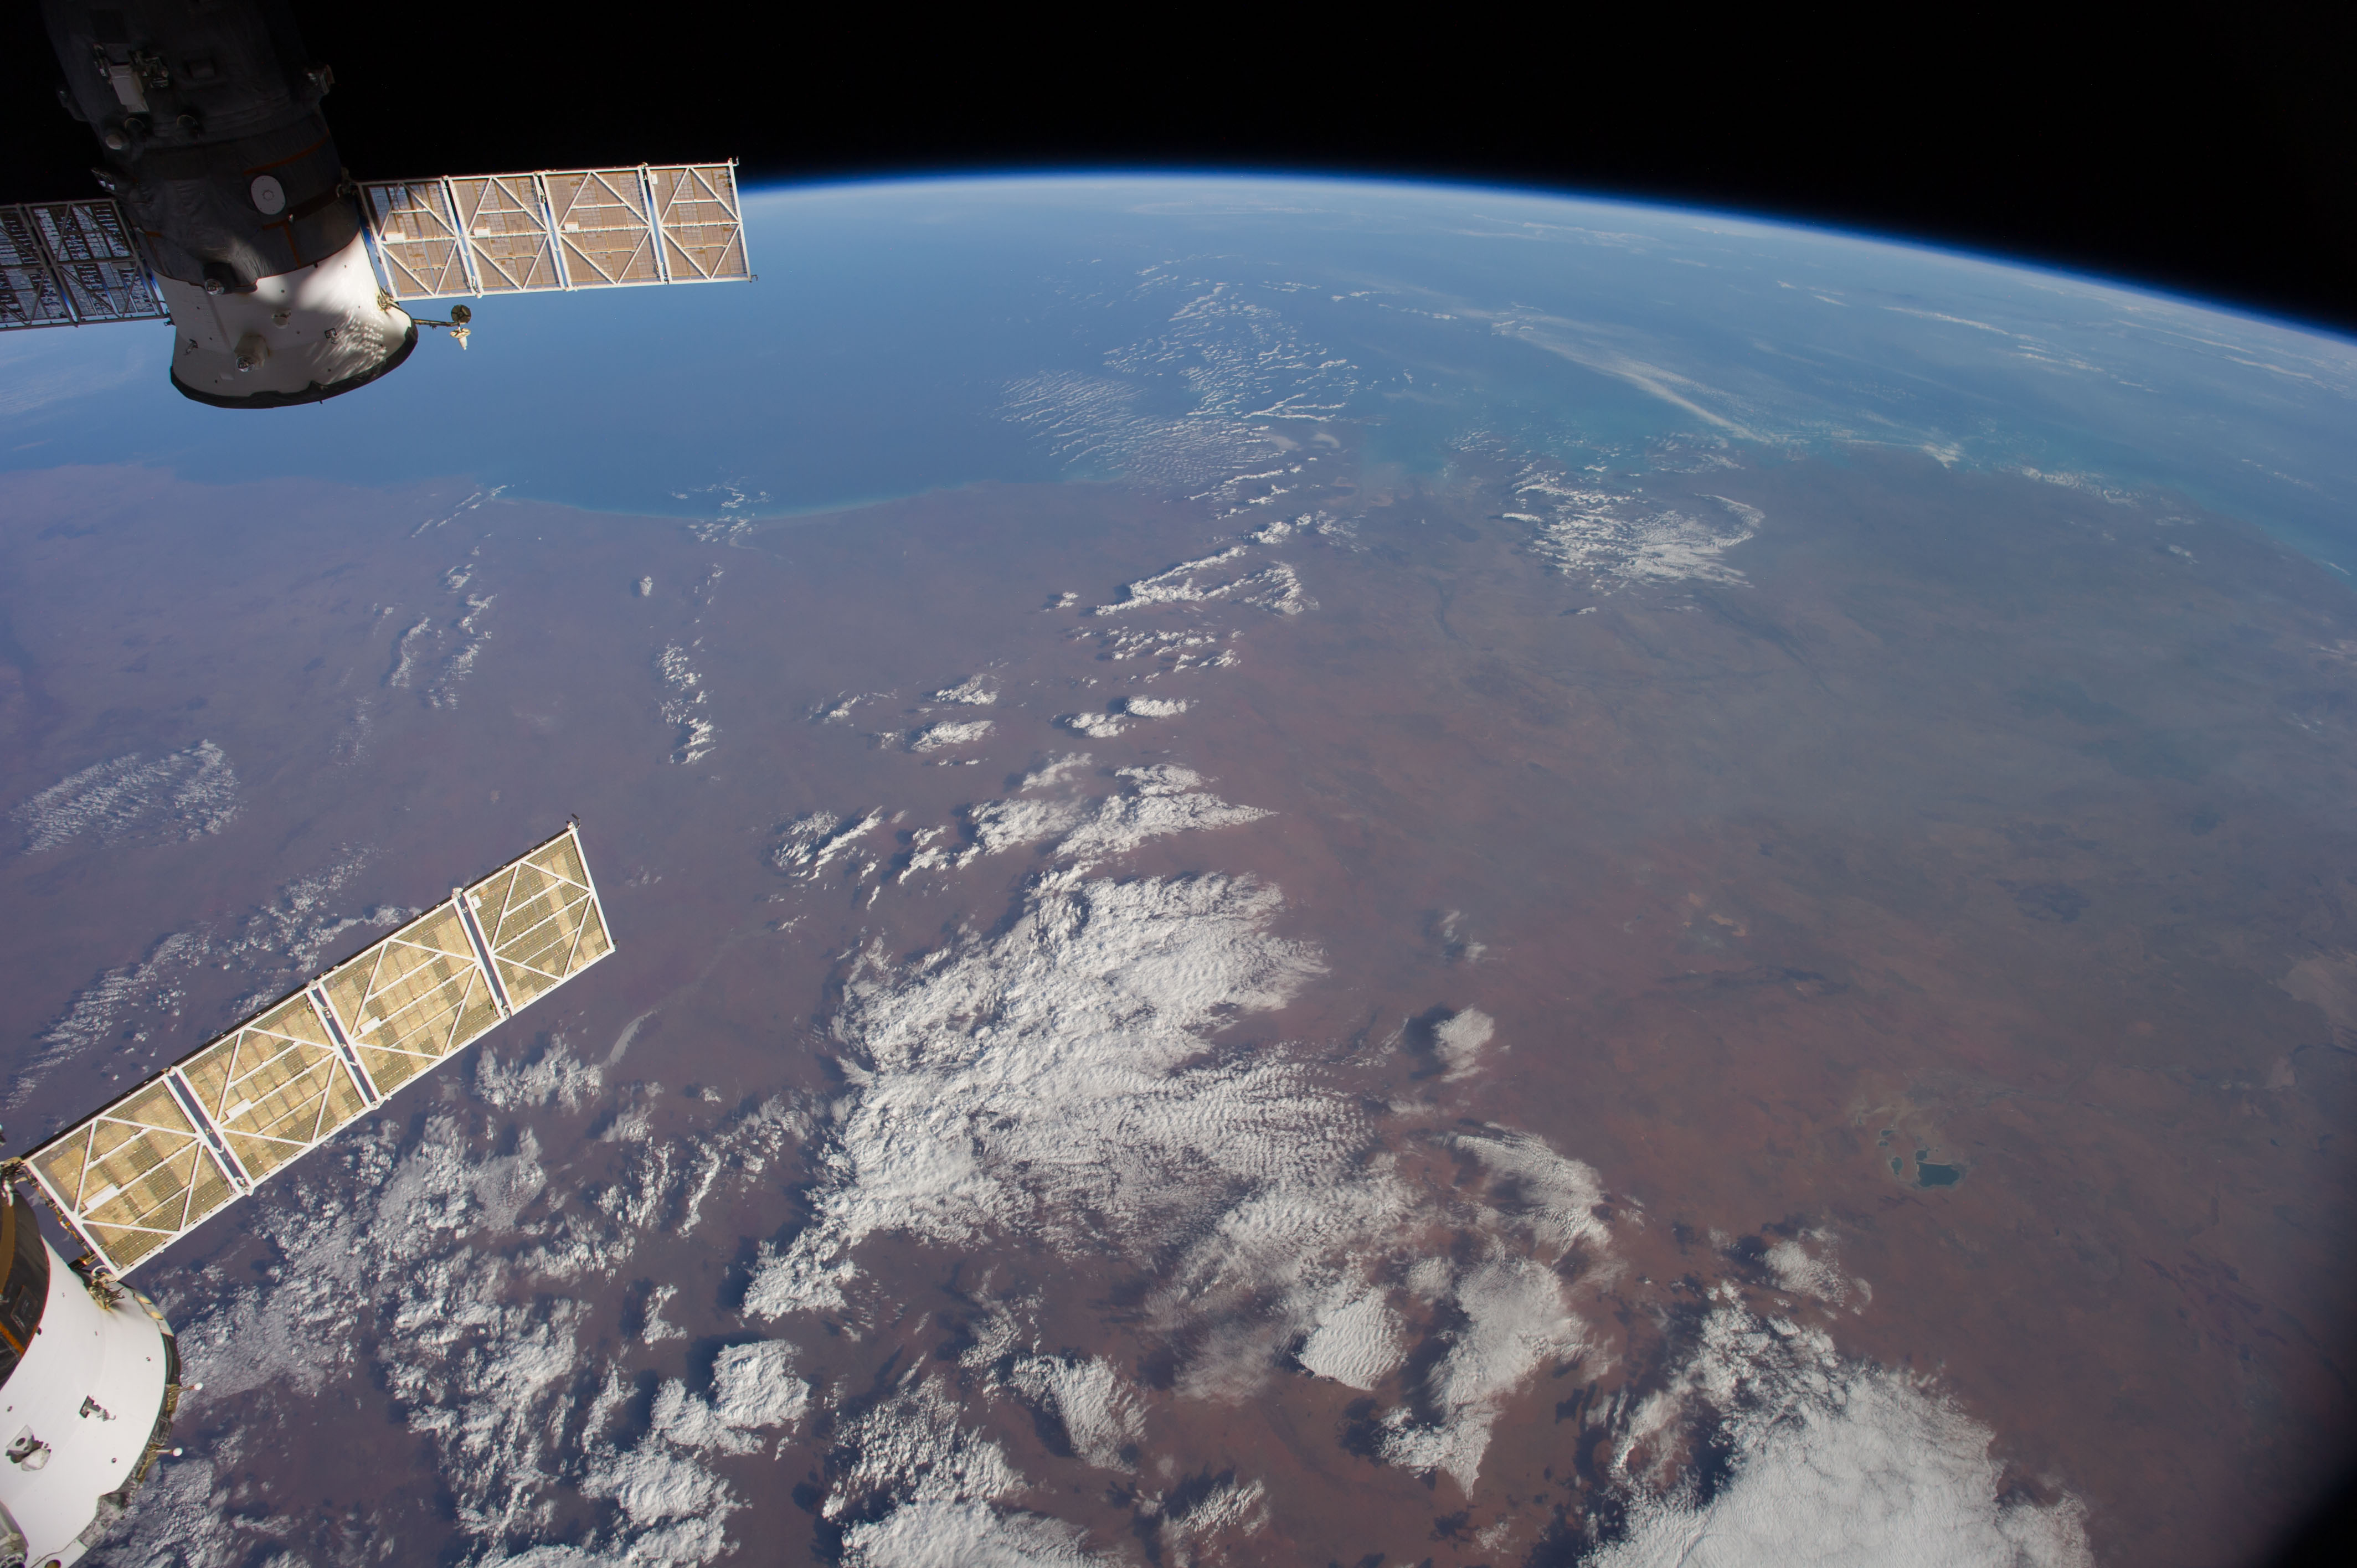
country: AUSTRALIA-WA
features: INDIAN O., KING SOUND, FITZROY R., GASCOYNE R., L. GREGORY, GREAT SANDY DES., ATMOSPHERIC LIMB
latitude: -19.5
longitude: 124.0
